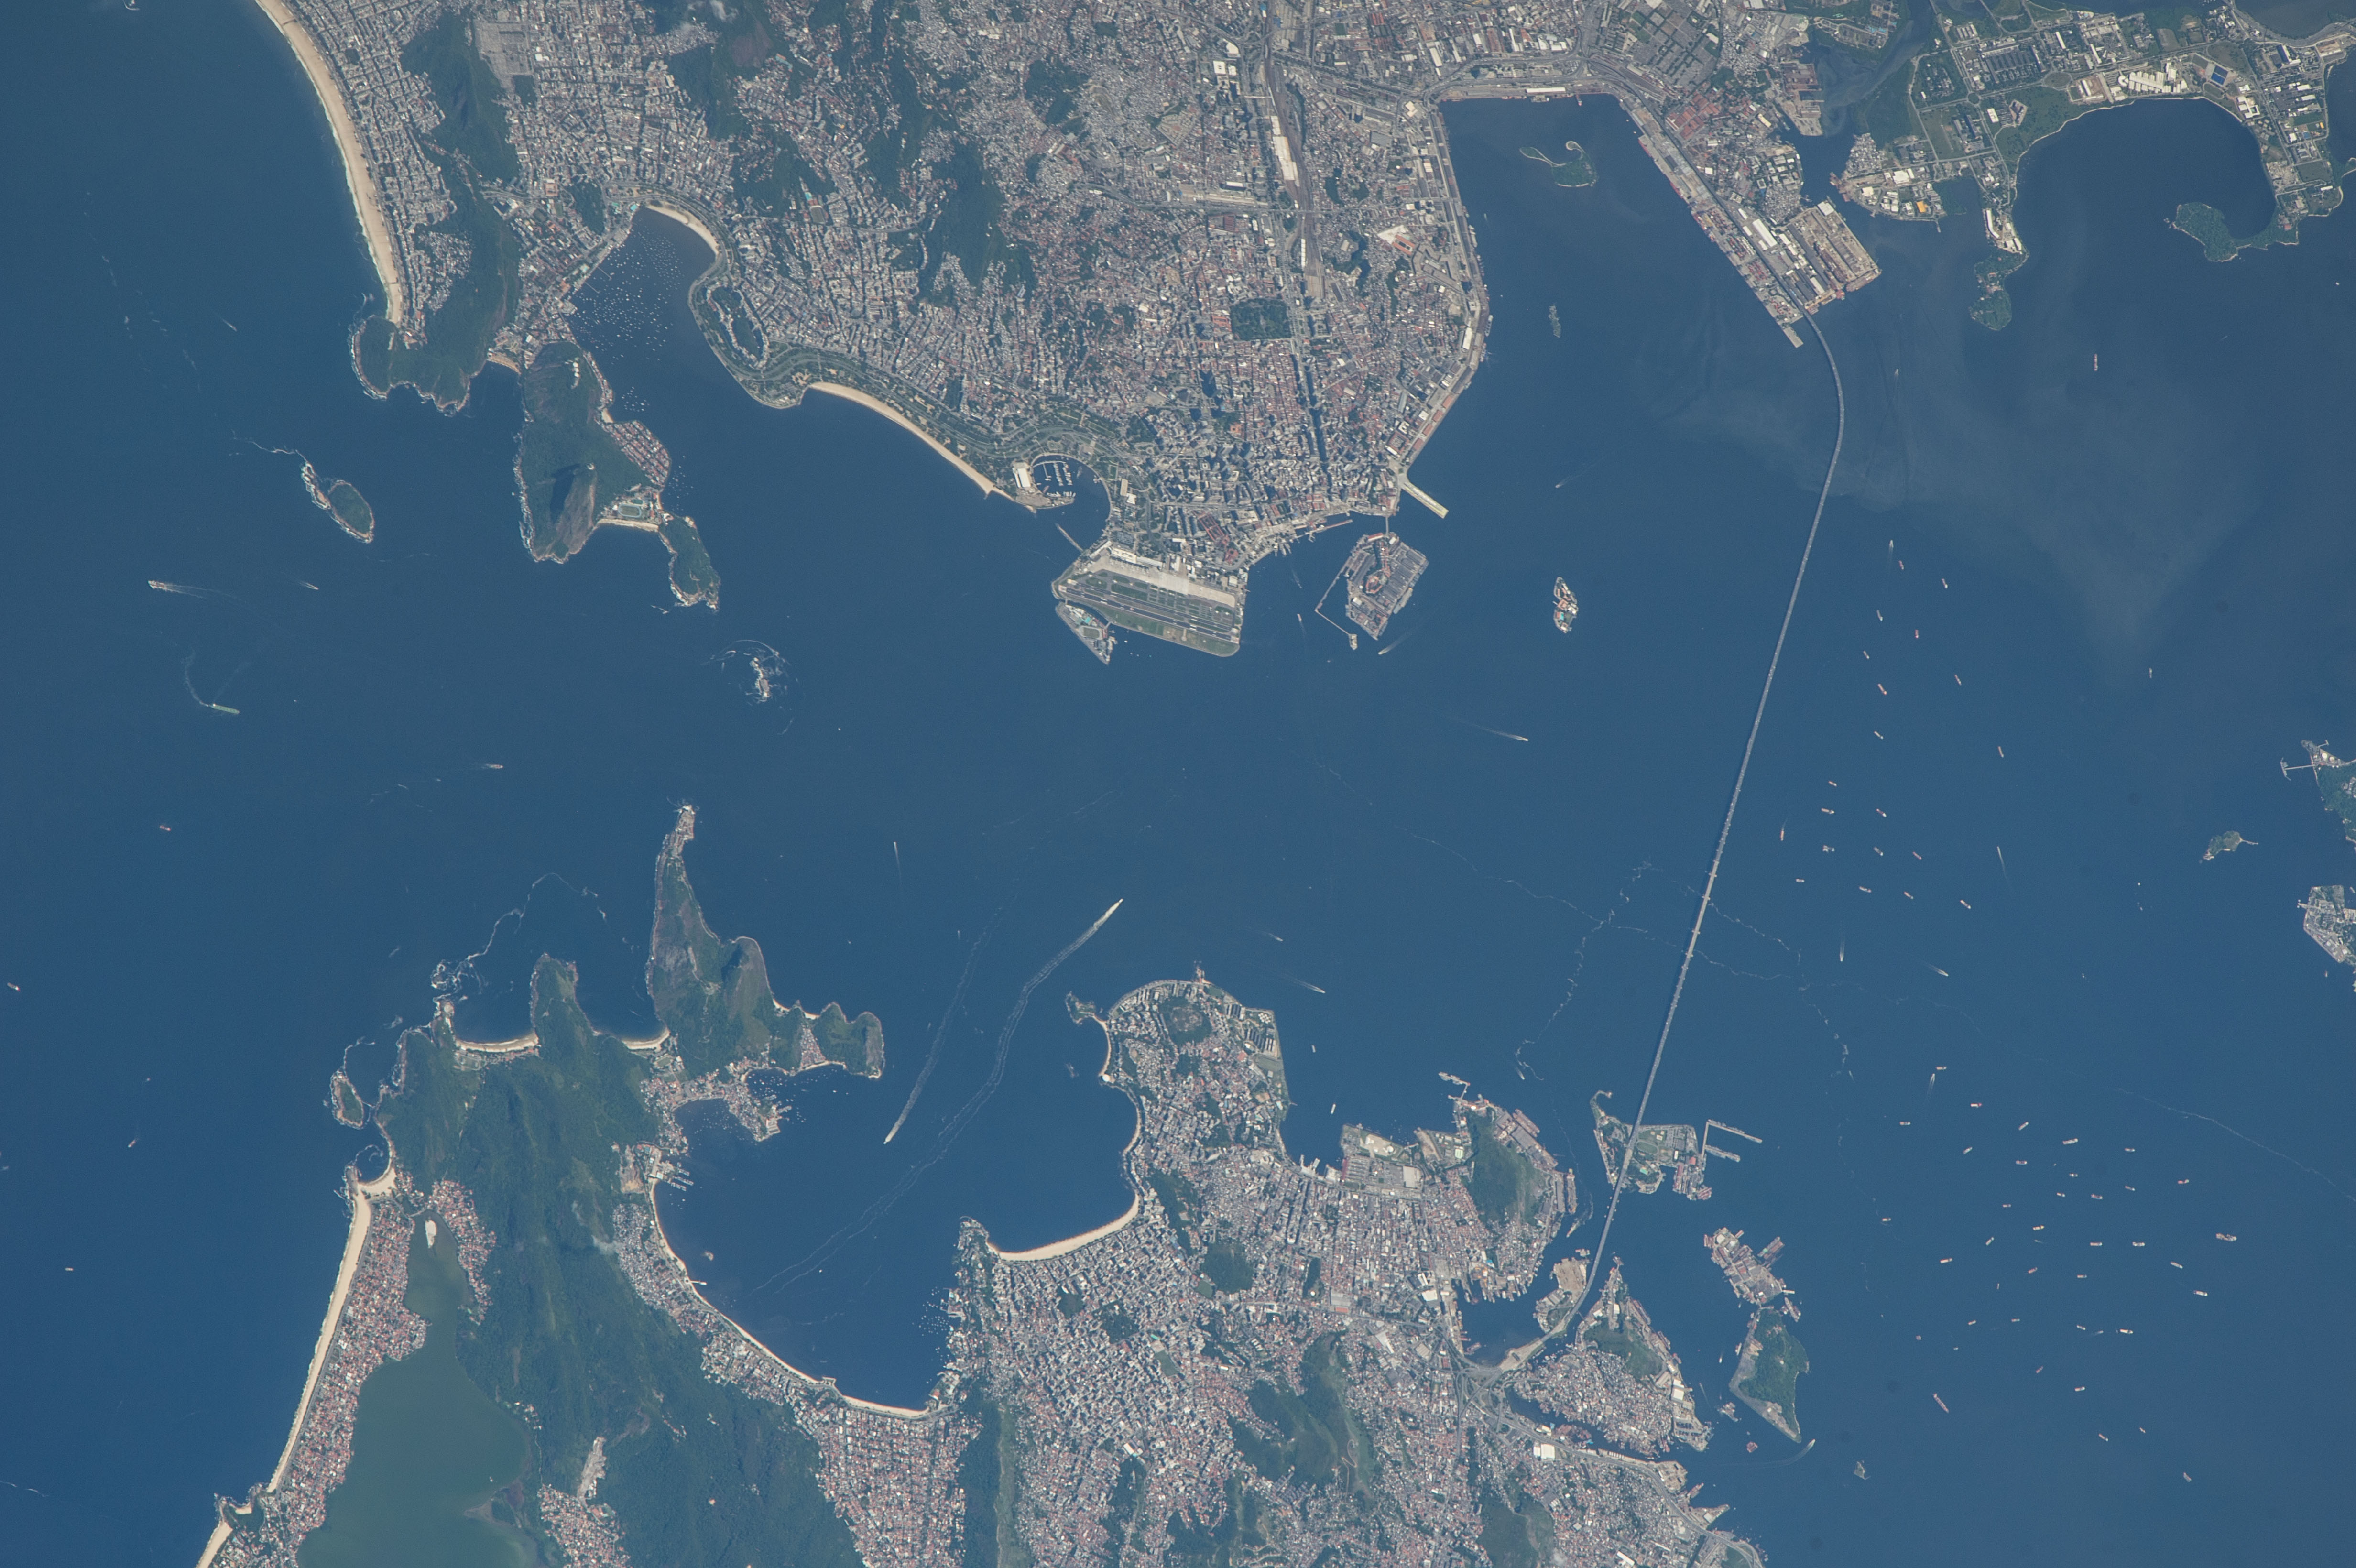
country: BRAZIL
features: NITEROI, RIO DE JANEIRO, BRIDGE, AIRPORTS, URBAN AREAS, ISLANDS, HILLS
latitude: -22.9
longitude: -43.1
